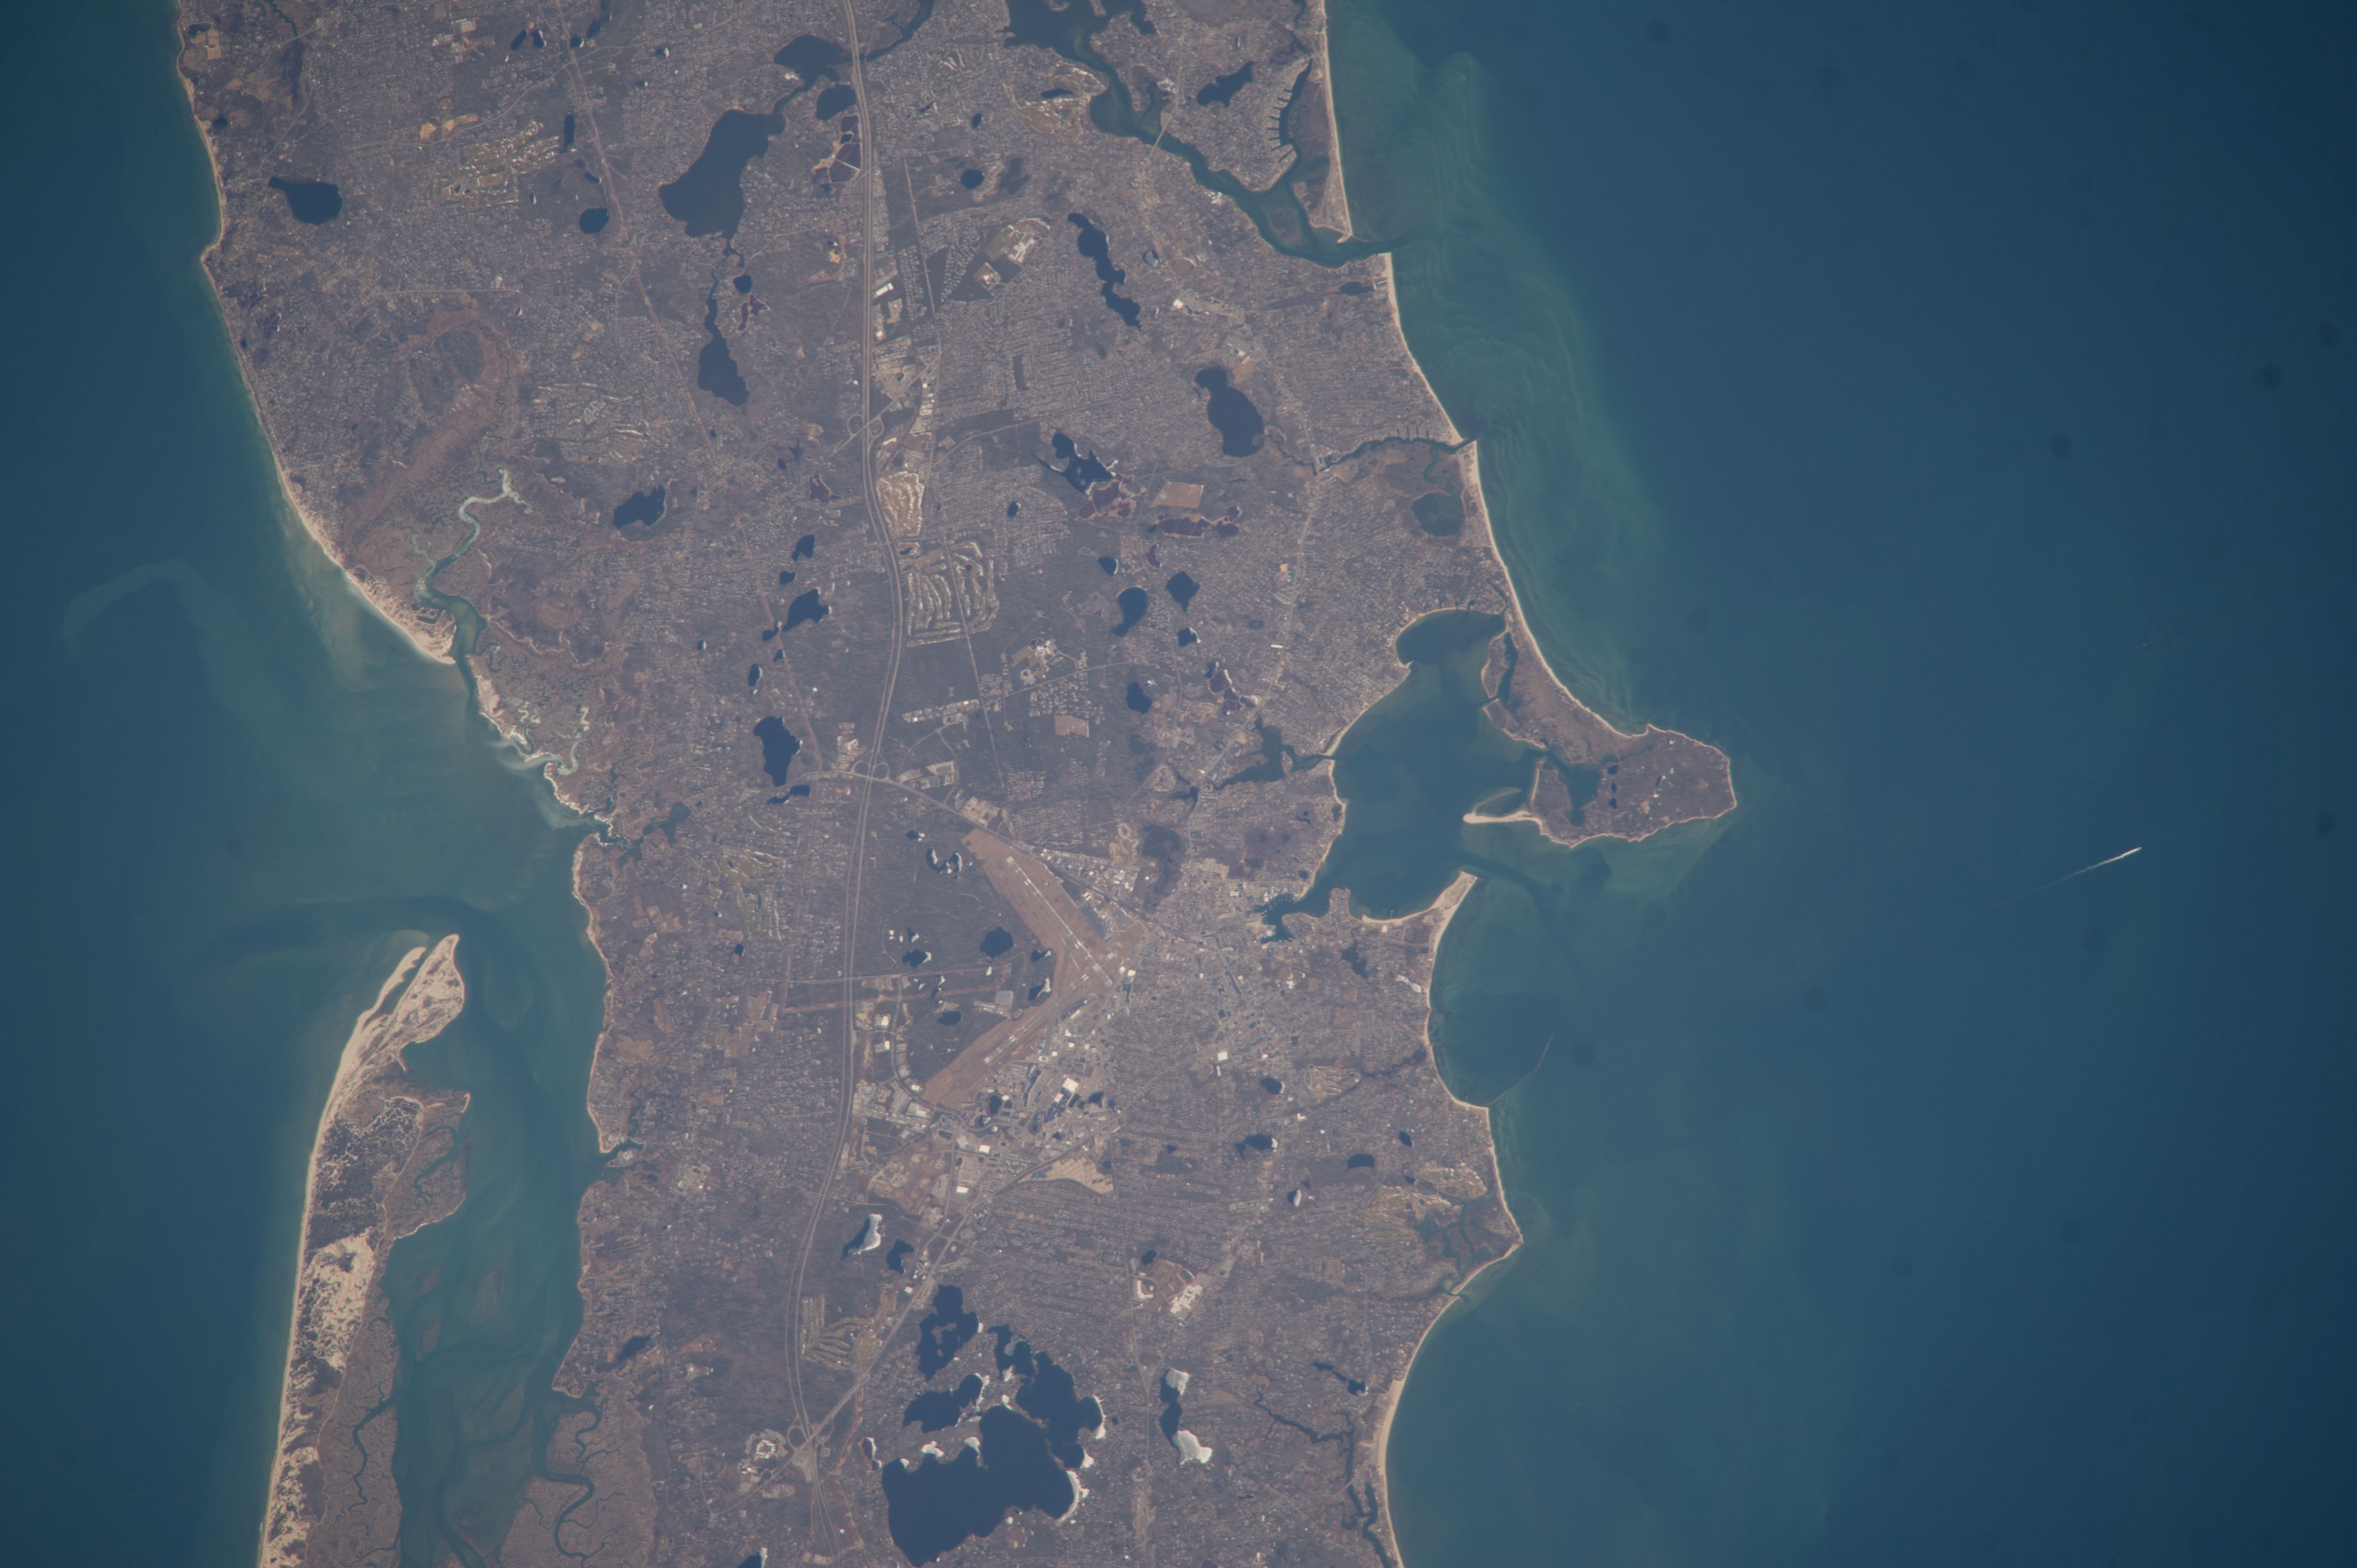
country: USA-MASSACHUSETTS
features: BARNSTABLE MUNI APT (HYA), HYANNIS, MA 02601,NANTUCKET SOUND, CAPE COD BAY, HYANNIS, CAPE COD AIRPORT, SANDY NECK, BARNSTABLE HARBOR, WEQUAQUET HARBOR, CRAIGVILLE BEACH, LEWIS BAY, HYANNIS PORT, US-6, BASS RIVER, FOLLINS POND,LEWIS BAY, CAPE CODE, MASSACHUSETTS, USA,CAPE COD, CAPE CODE BAY, E. MASSACHUSETTS, W. ATLANTIC OCEAN, USA, DENNIS, YARMOUTH. HYANNIS, BARNSTABLE, LEWIS BAY, HAYANNIS PORT, SANDY NECK, CENTERVILLE HARBOR,USA-MASSACHUSETTS, LEWIS B., HYANNIS CY., BARNSTABLE CY., CAPE CODE B., ATLANTIC O.,CAPE COD, BARNSTABLE, USA, 41.66,-70.26,HYANNIS MA, HYANNIS PORT MA, BARNSTABLE MUNICIPAL AIRPORT (KHYA), SANDY NECK BEACH PARK, WEQUAQUET LAKE, LEWIS BAY, BASS RIVER, FOLLINS POND,CAPE COD MA
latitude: 41.7
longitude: -70.3
